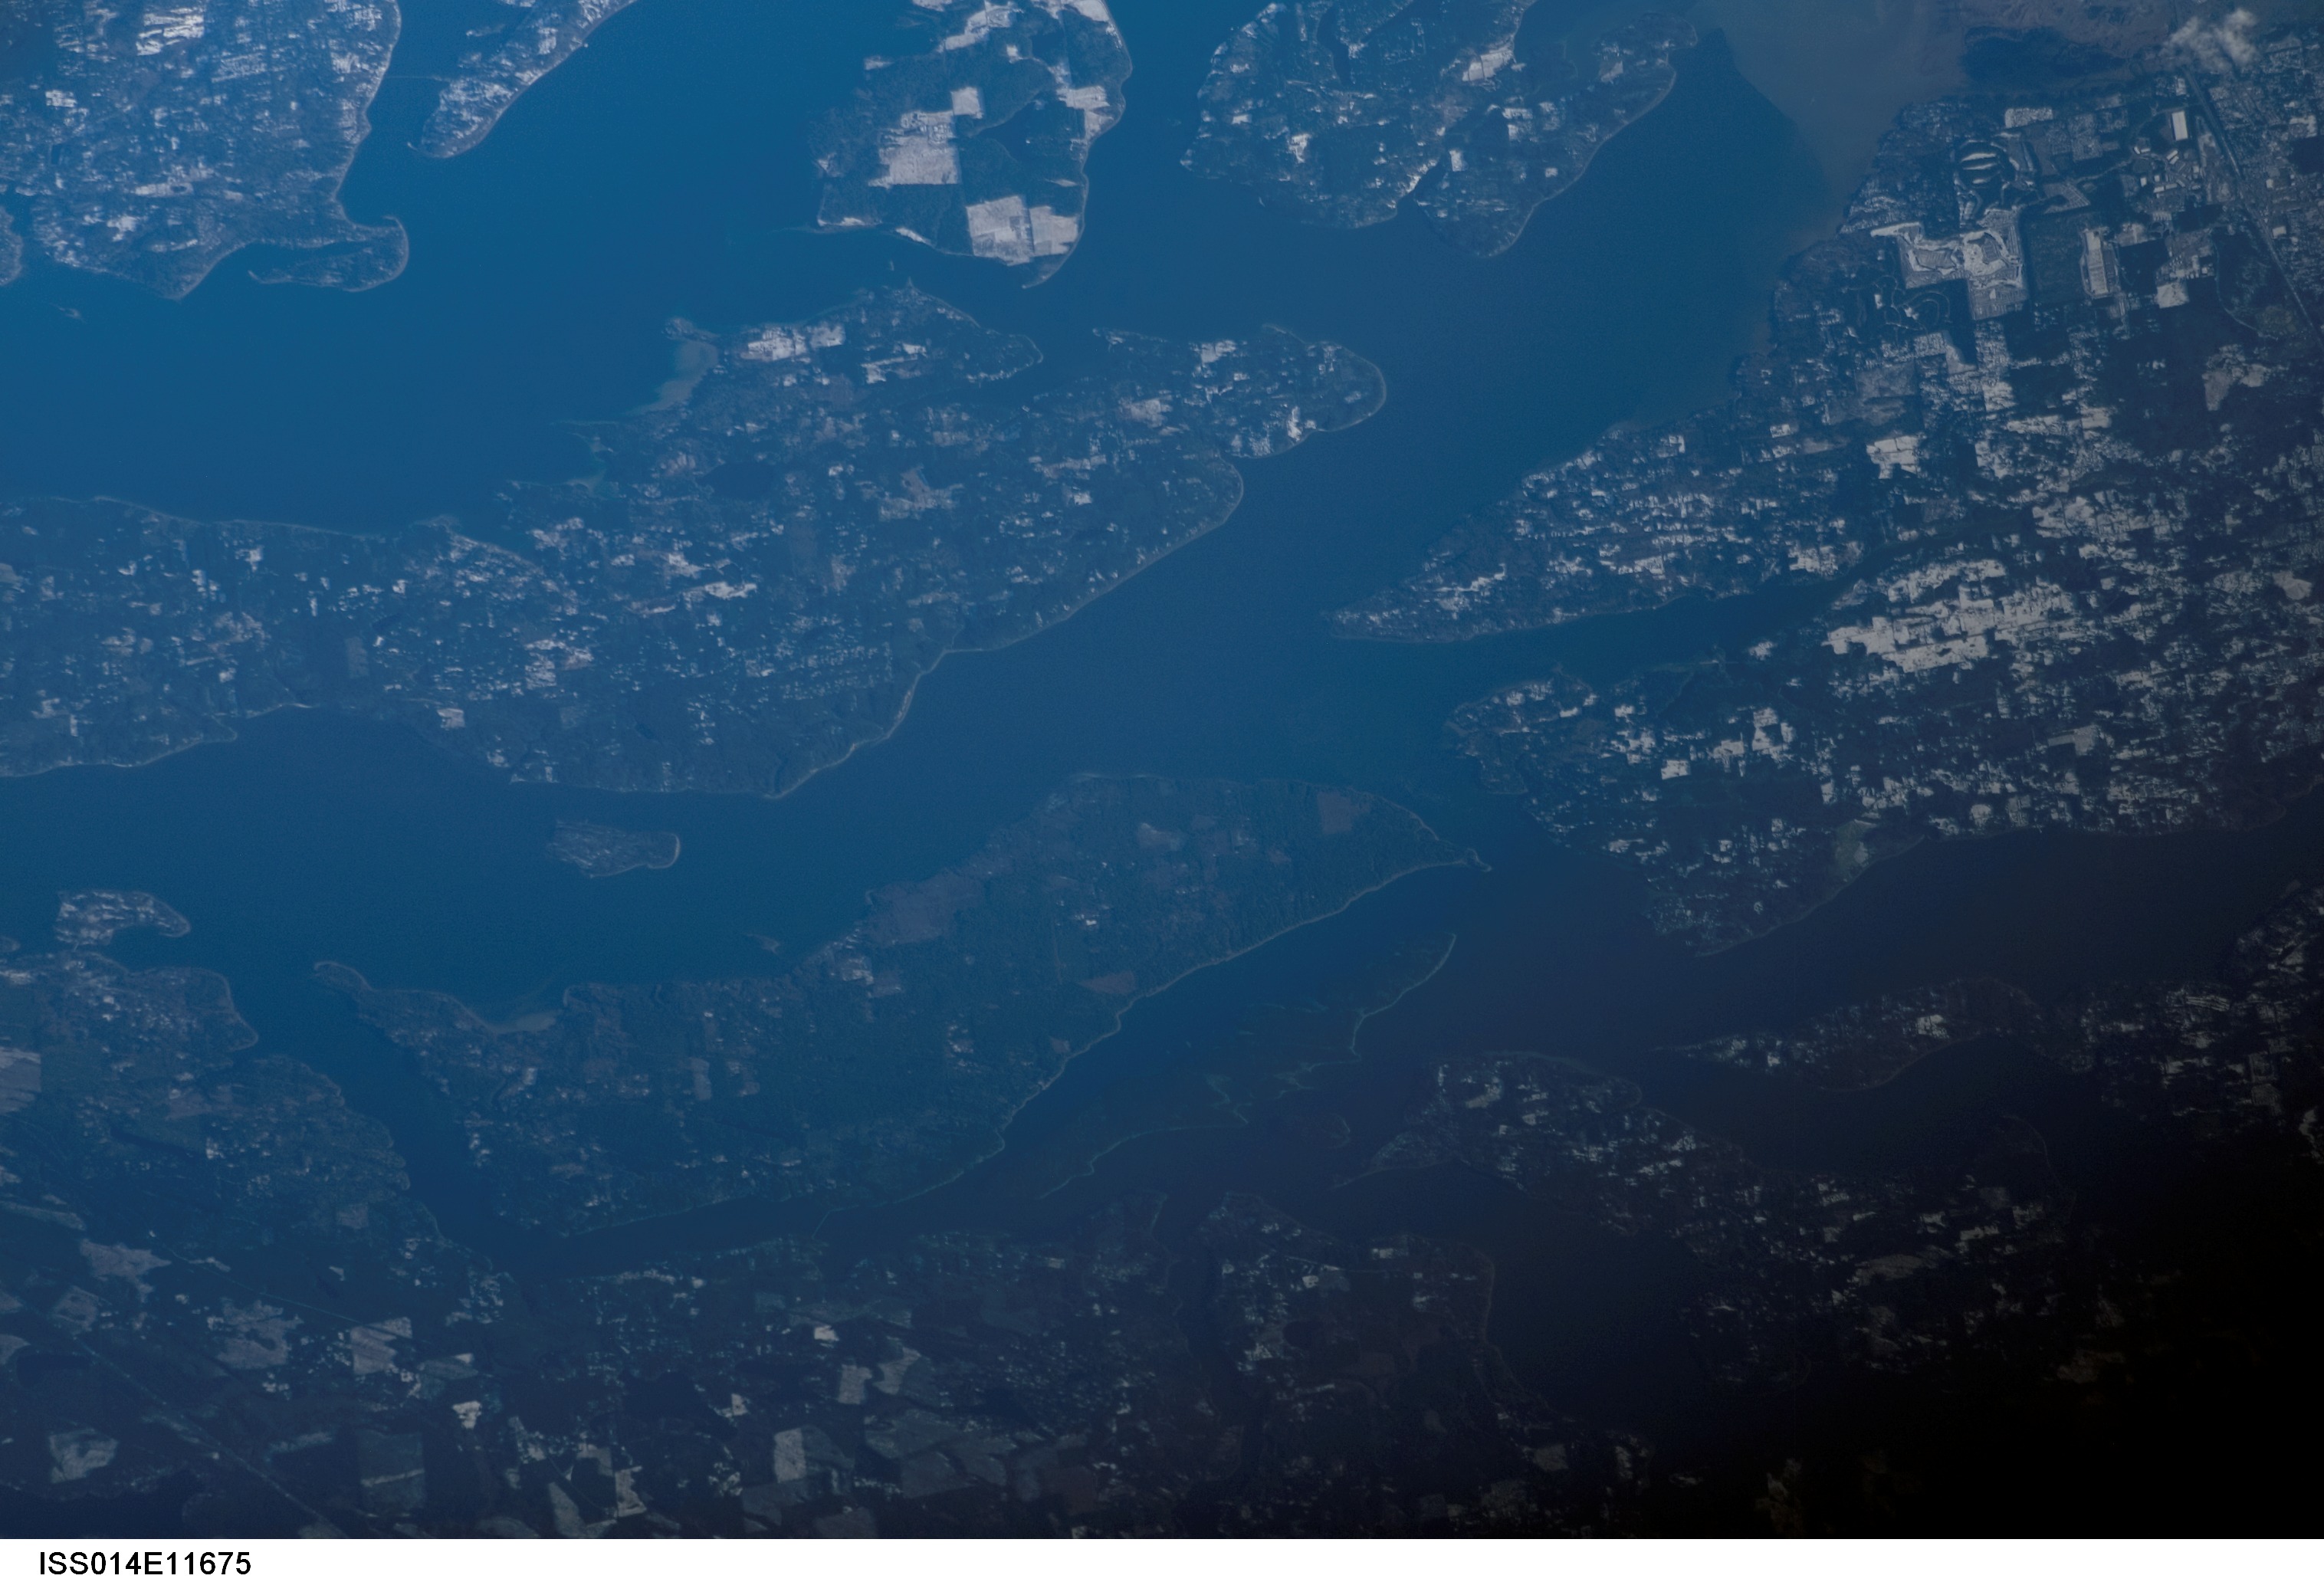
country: USA-WASHINGTON
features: MT. RAINIER, CALDERA, SNOW, V.
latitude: 46.9
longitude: -121.7
